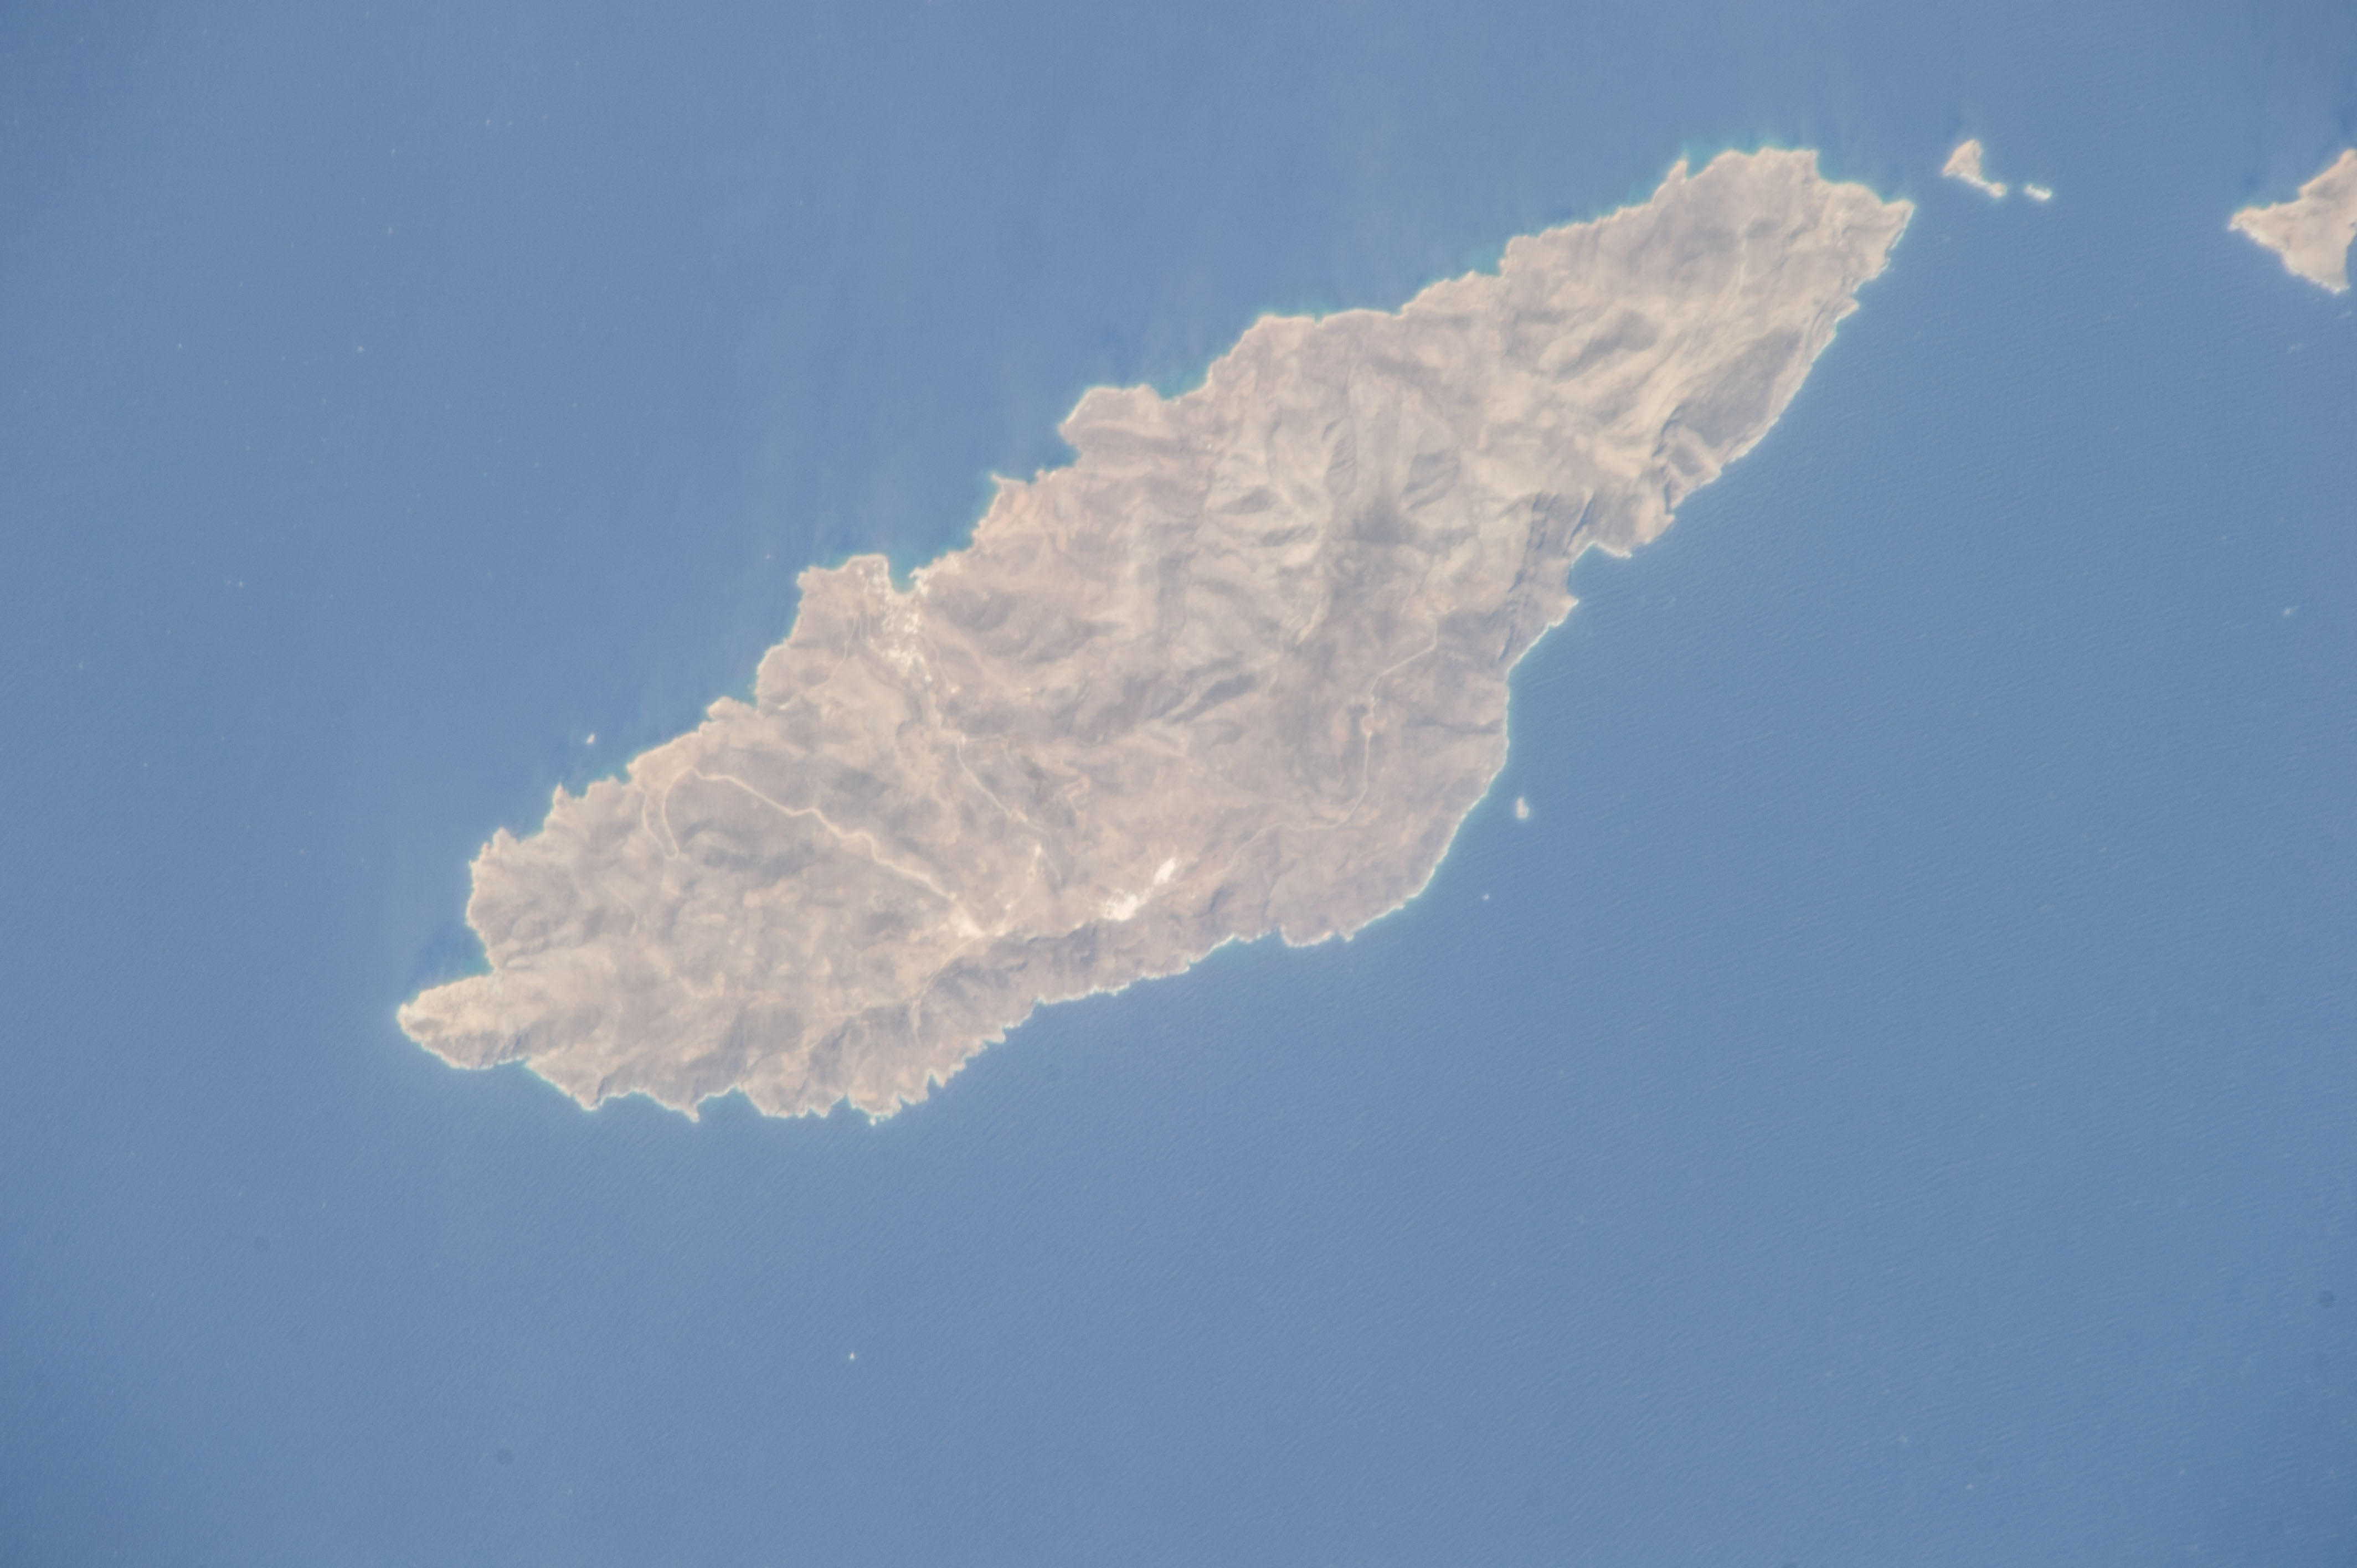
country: GREECE
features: SIKINOS ISLAND, ALOPRONIA, MOUNTAINS, MEDITERRANEAN SEA
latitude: 36.7
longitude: 25.1
